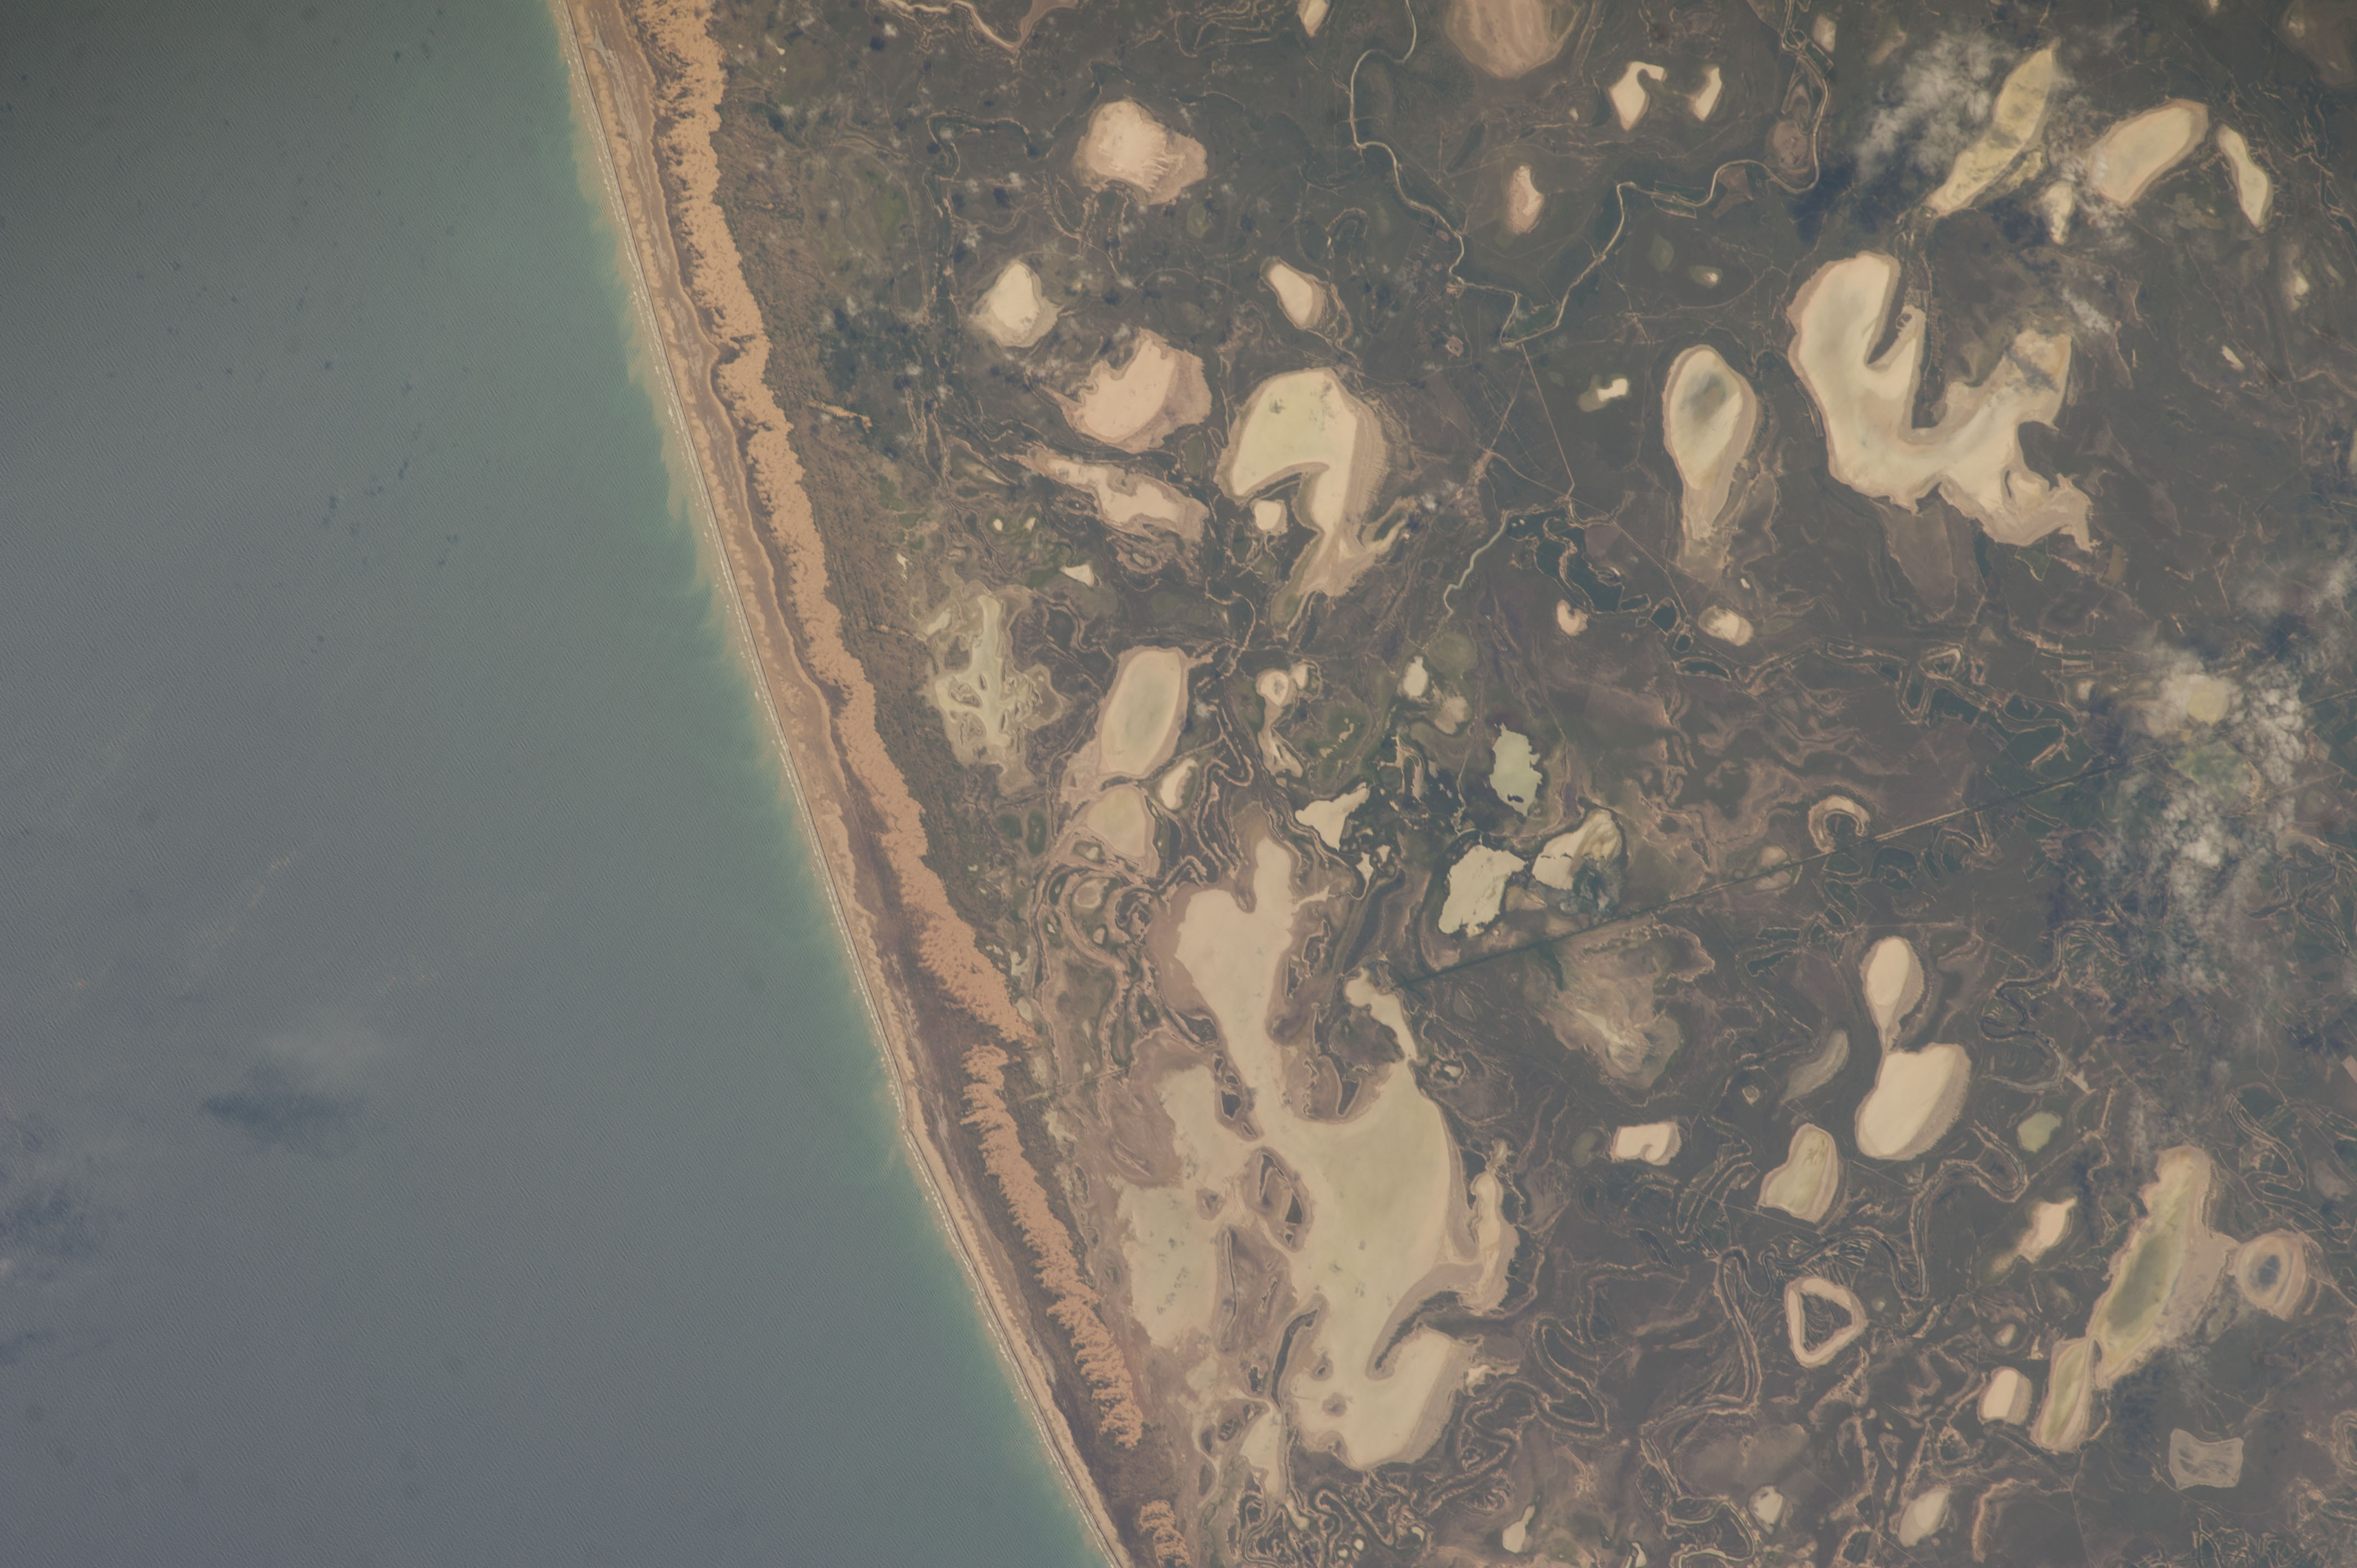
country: MEXICO
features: MEXICO, TAMAULIPAS, EL BARRIL LAGOON, COAST
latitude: 25.6
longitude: -97.3
